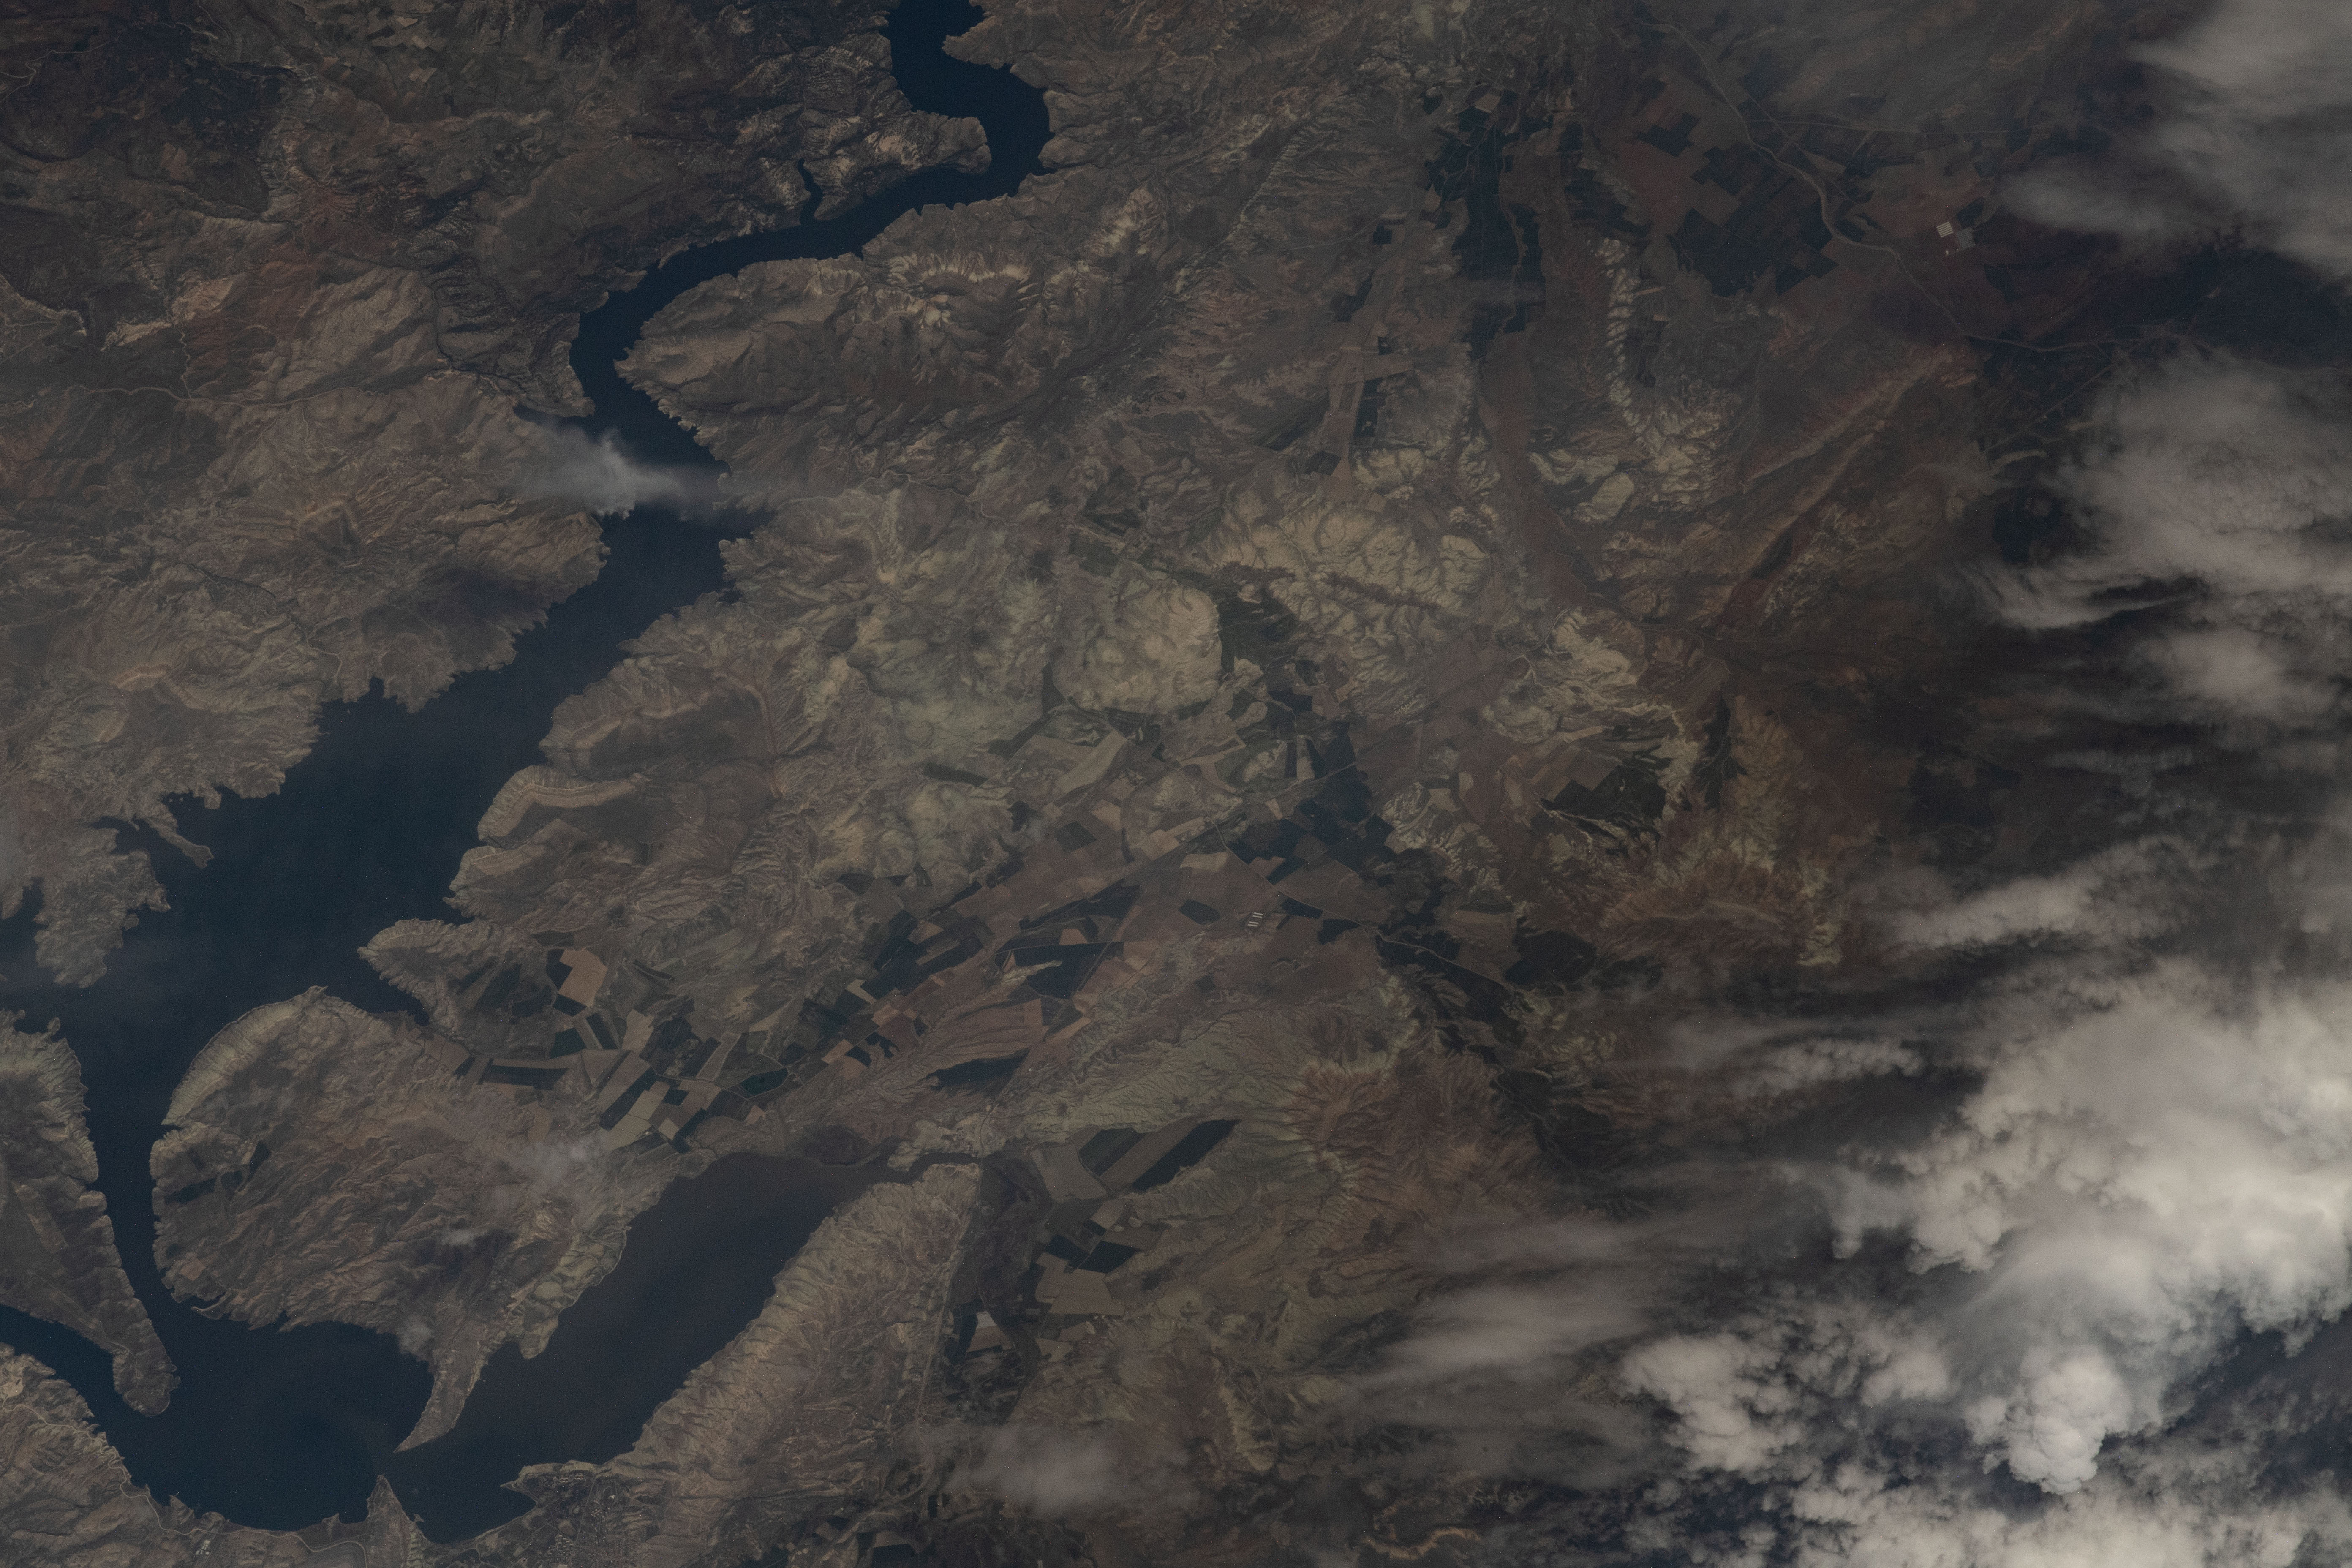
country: TURKEY
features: SARIYAR DAM, SAKARYA RIVER, PLATEAU, VALLEYS
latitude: 40.1
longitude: 31.6
